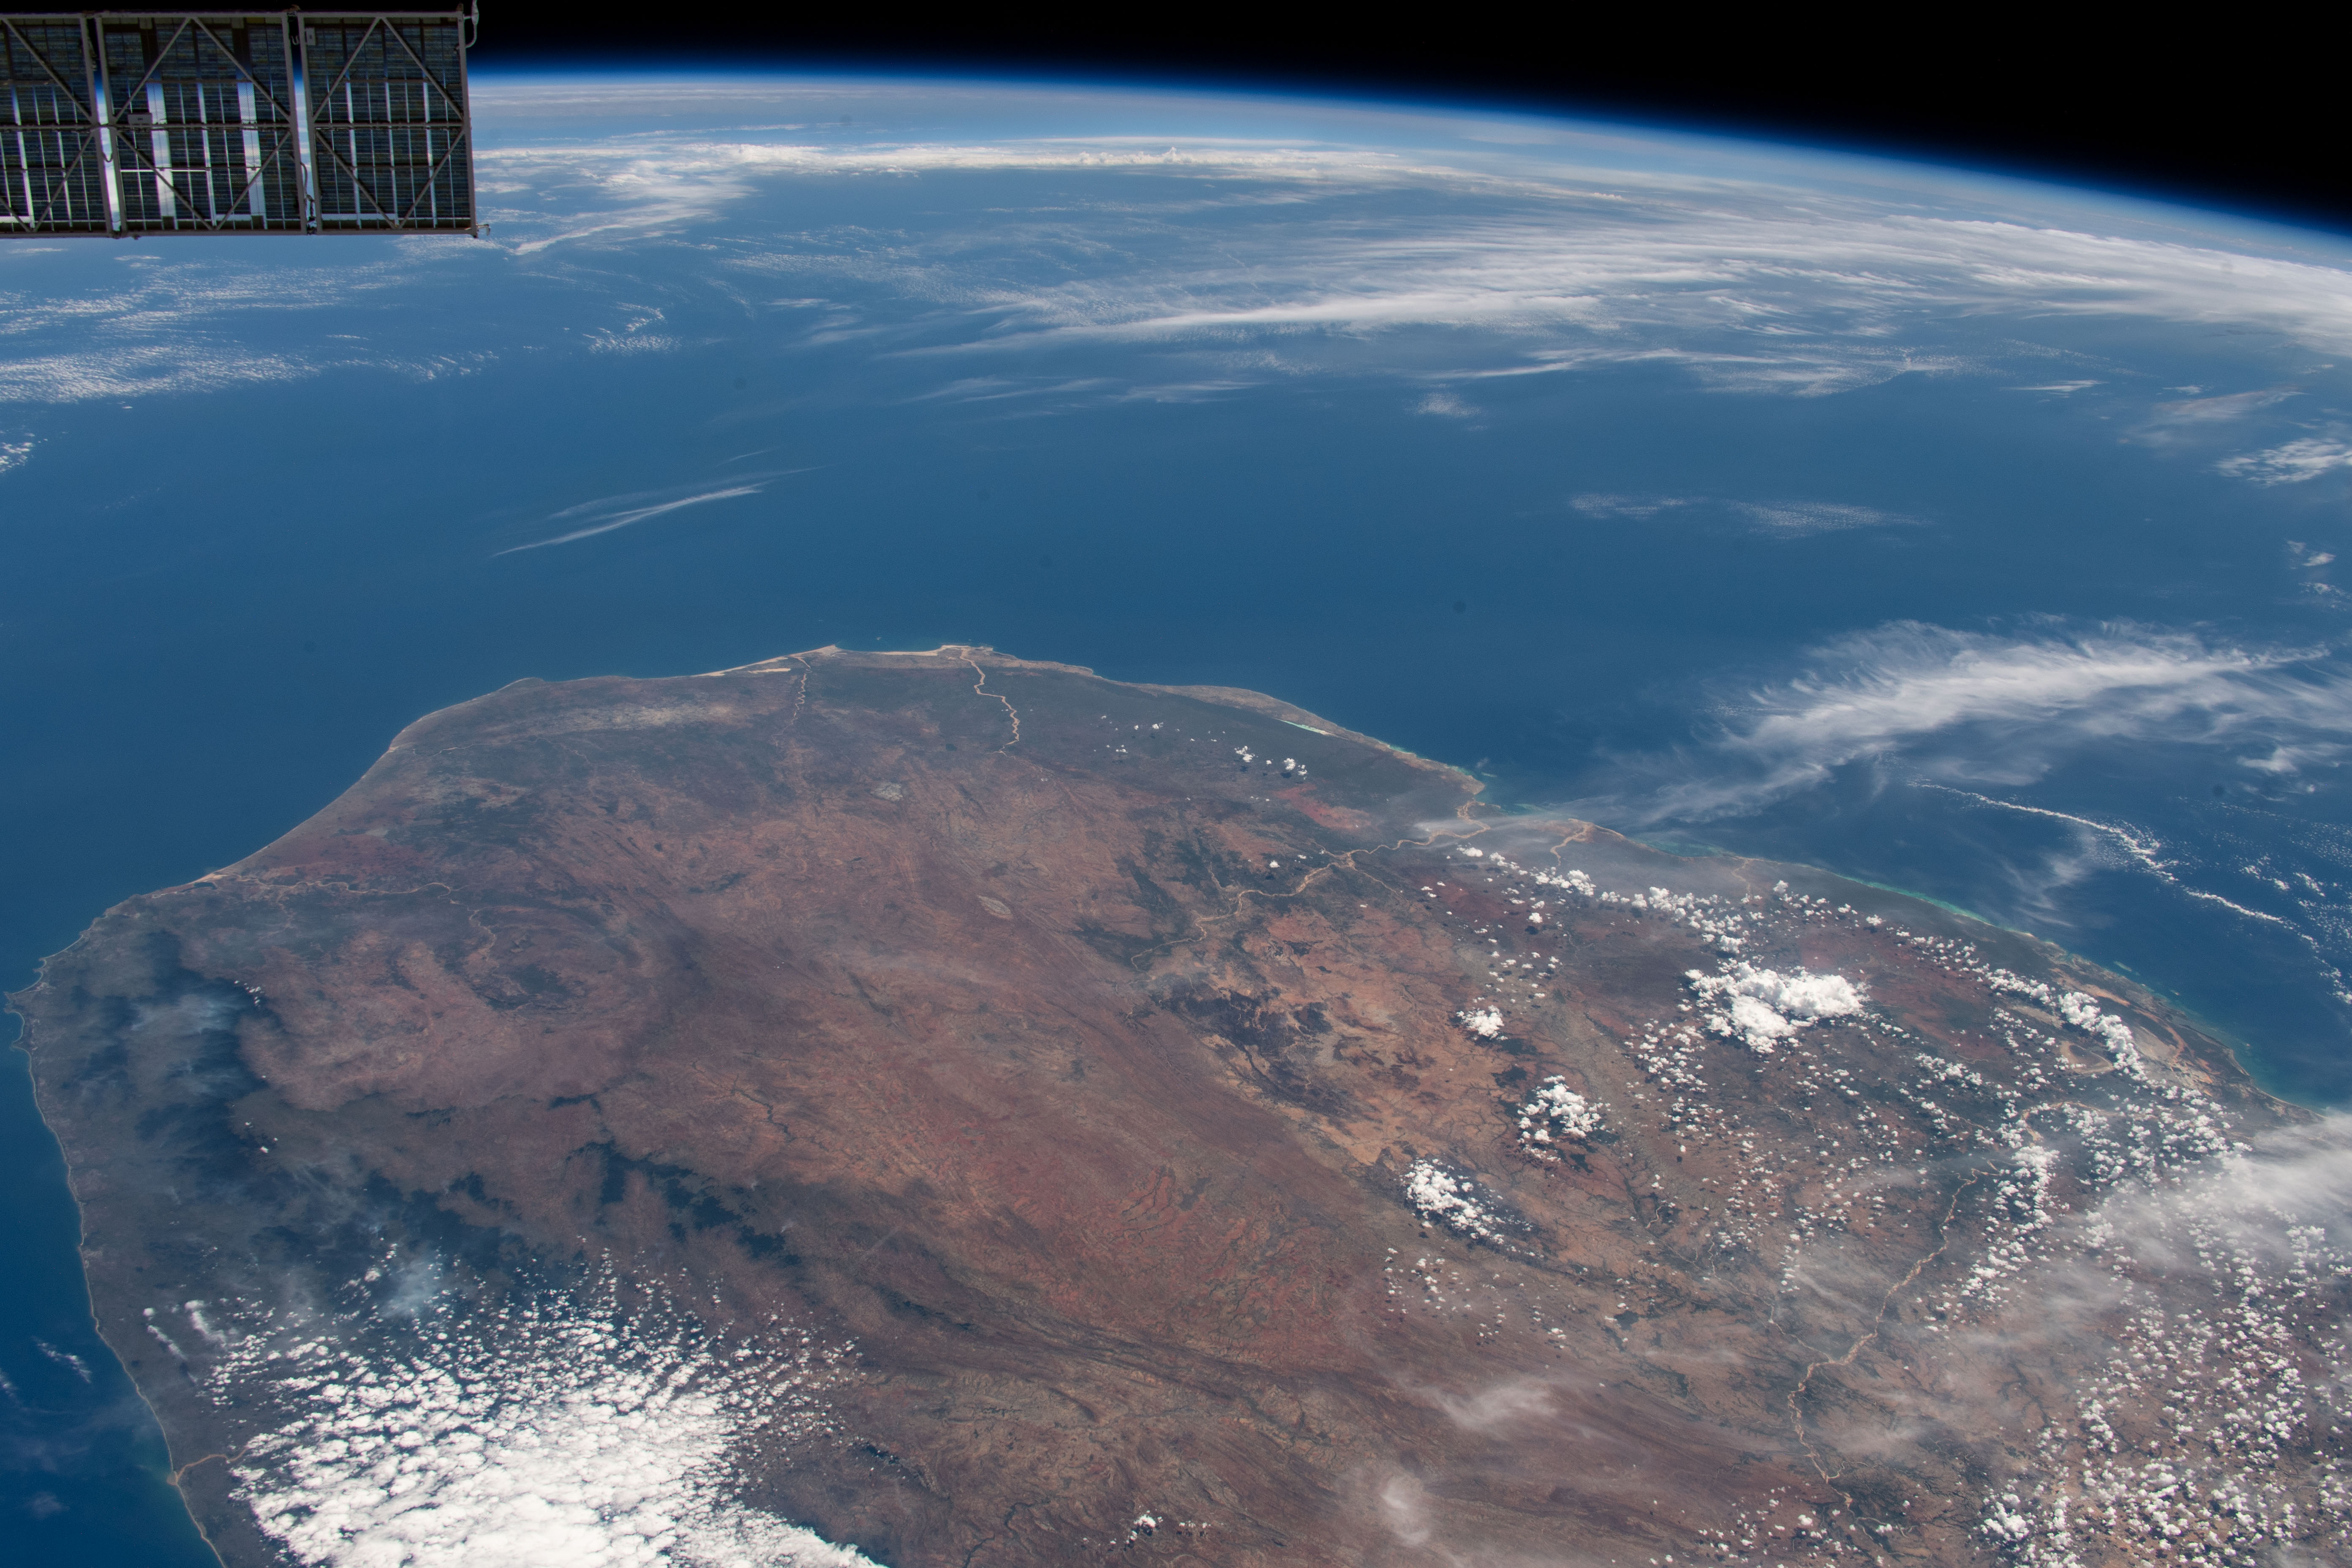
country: MADAGASCAR
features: MADAGASCAR, TOLIARA
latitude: -24.0
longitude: 43.5
